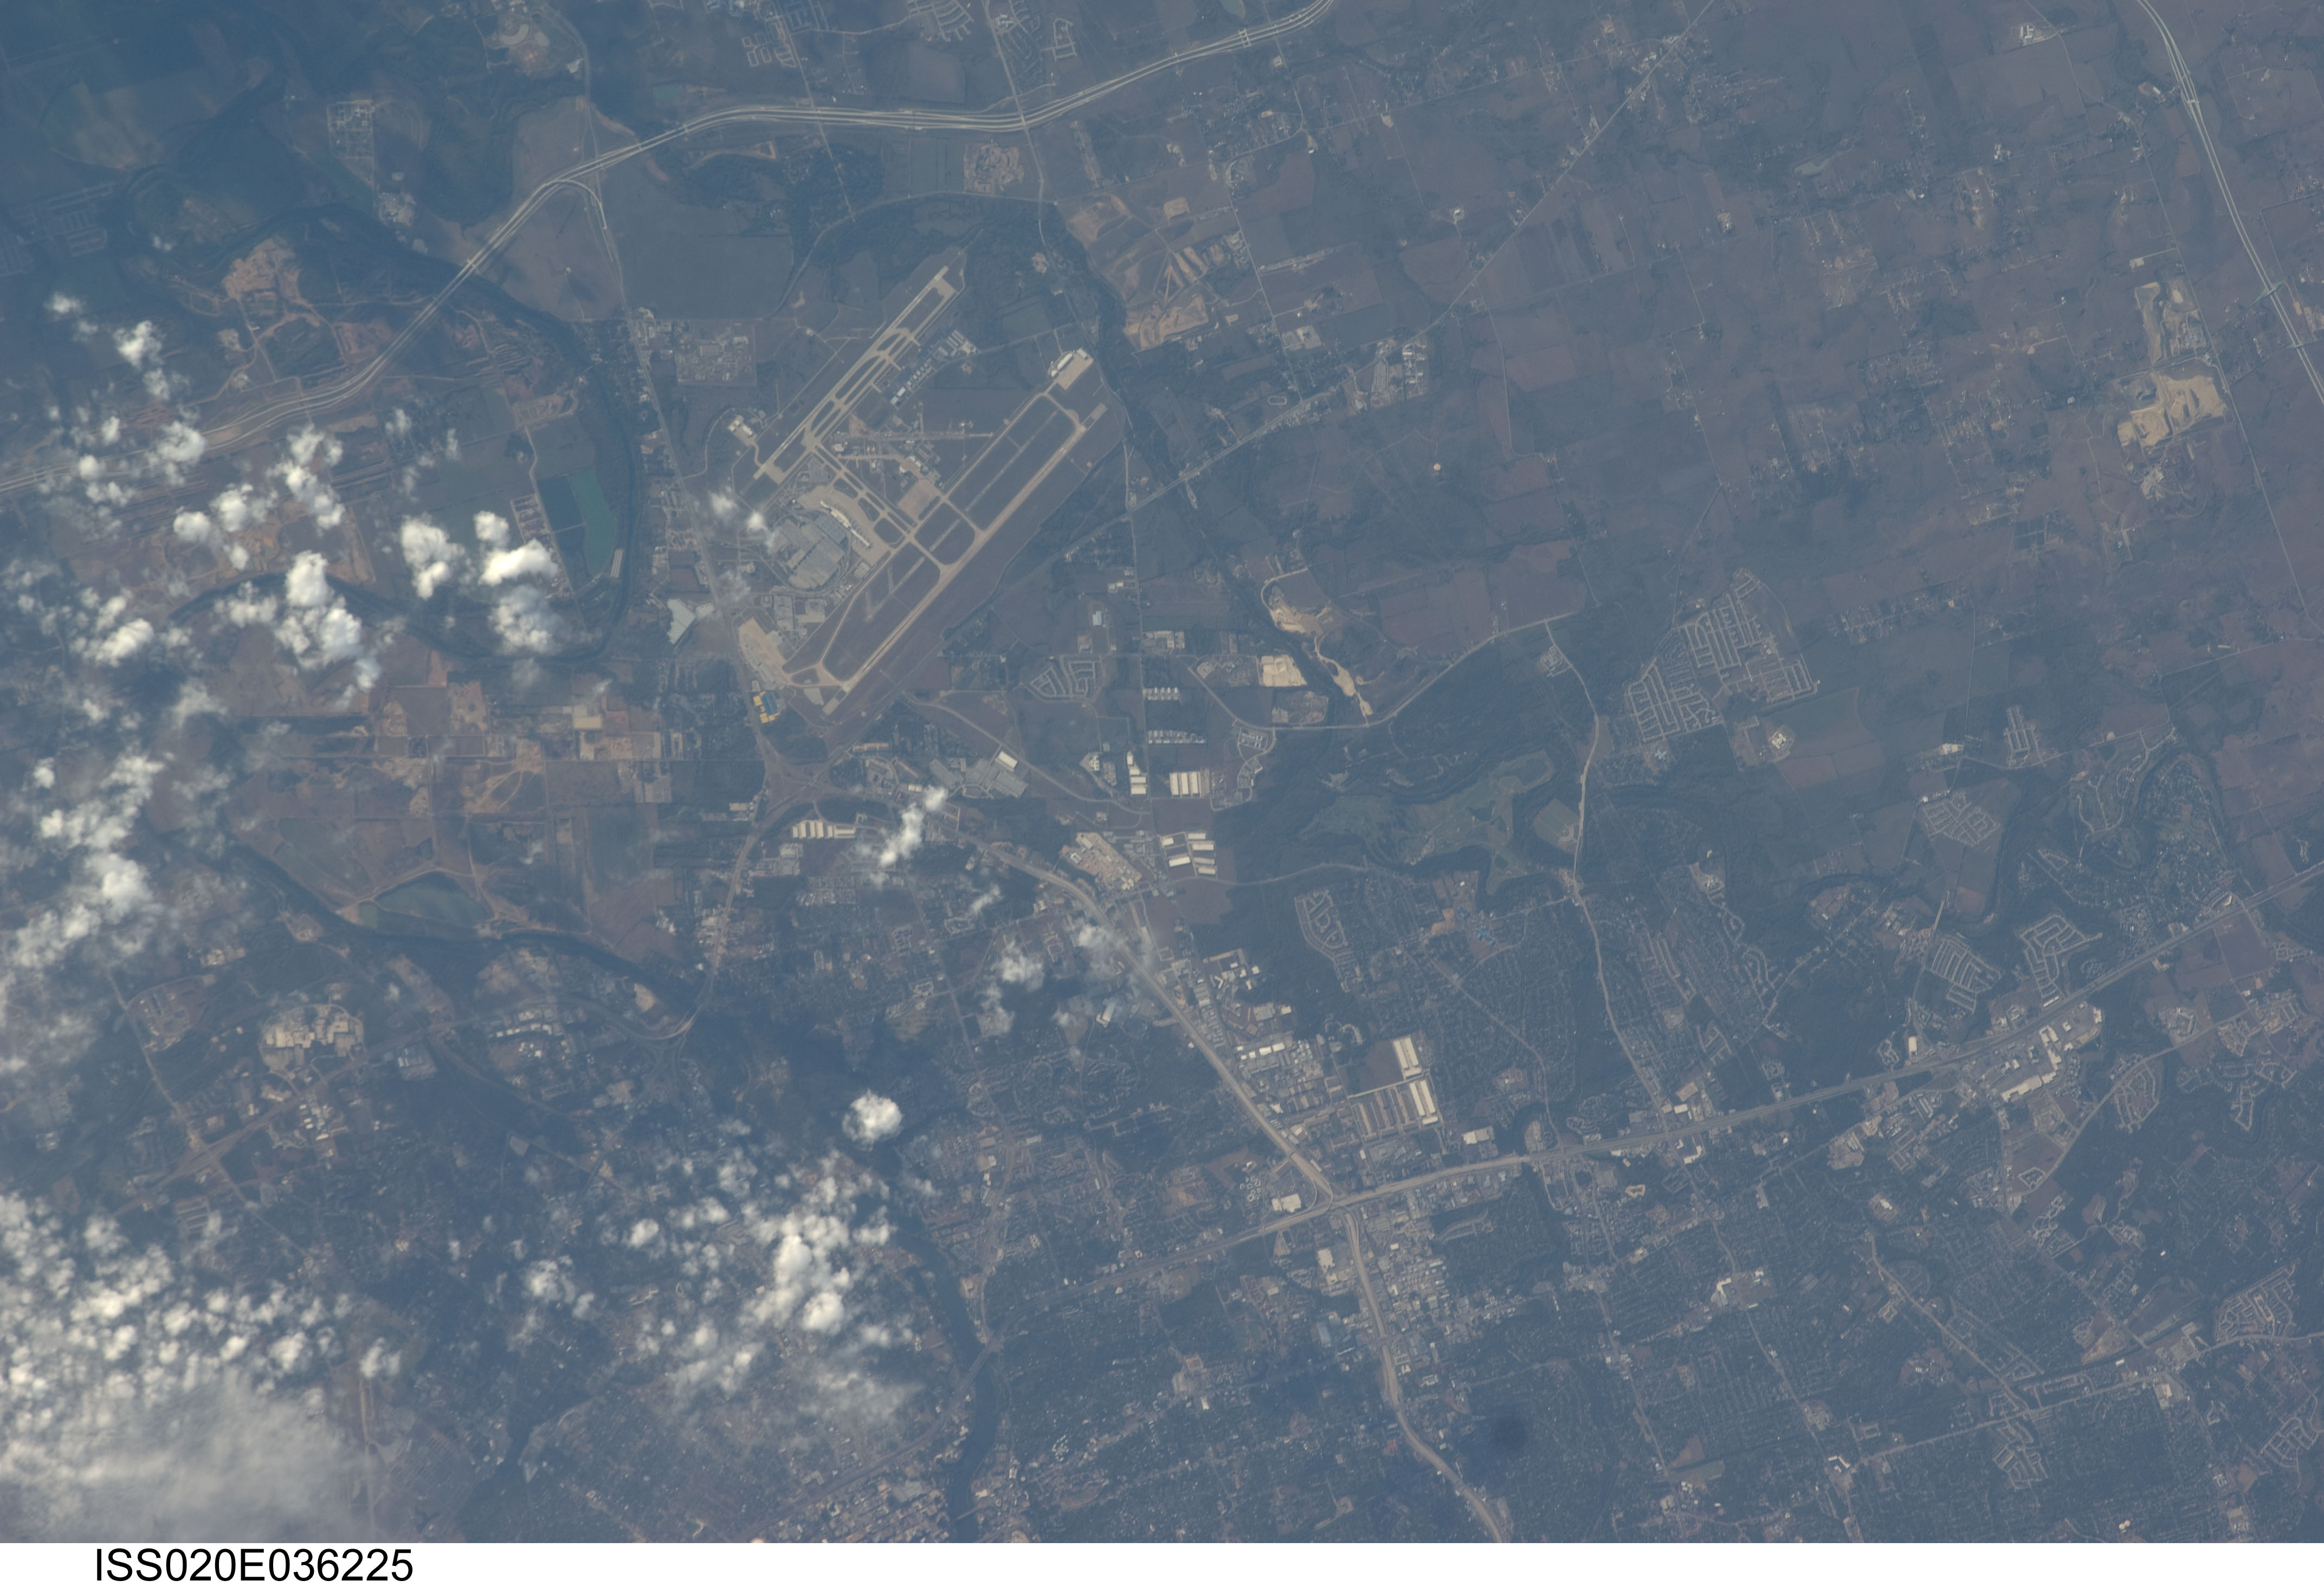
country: USA-TEXAS
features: AUSTIN, COLORADO RIVER, AIRPORT
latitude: 30.2
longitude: -97.7
